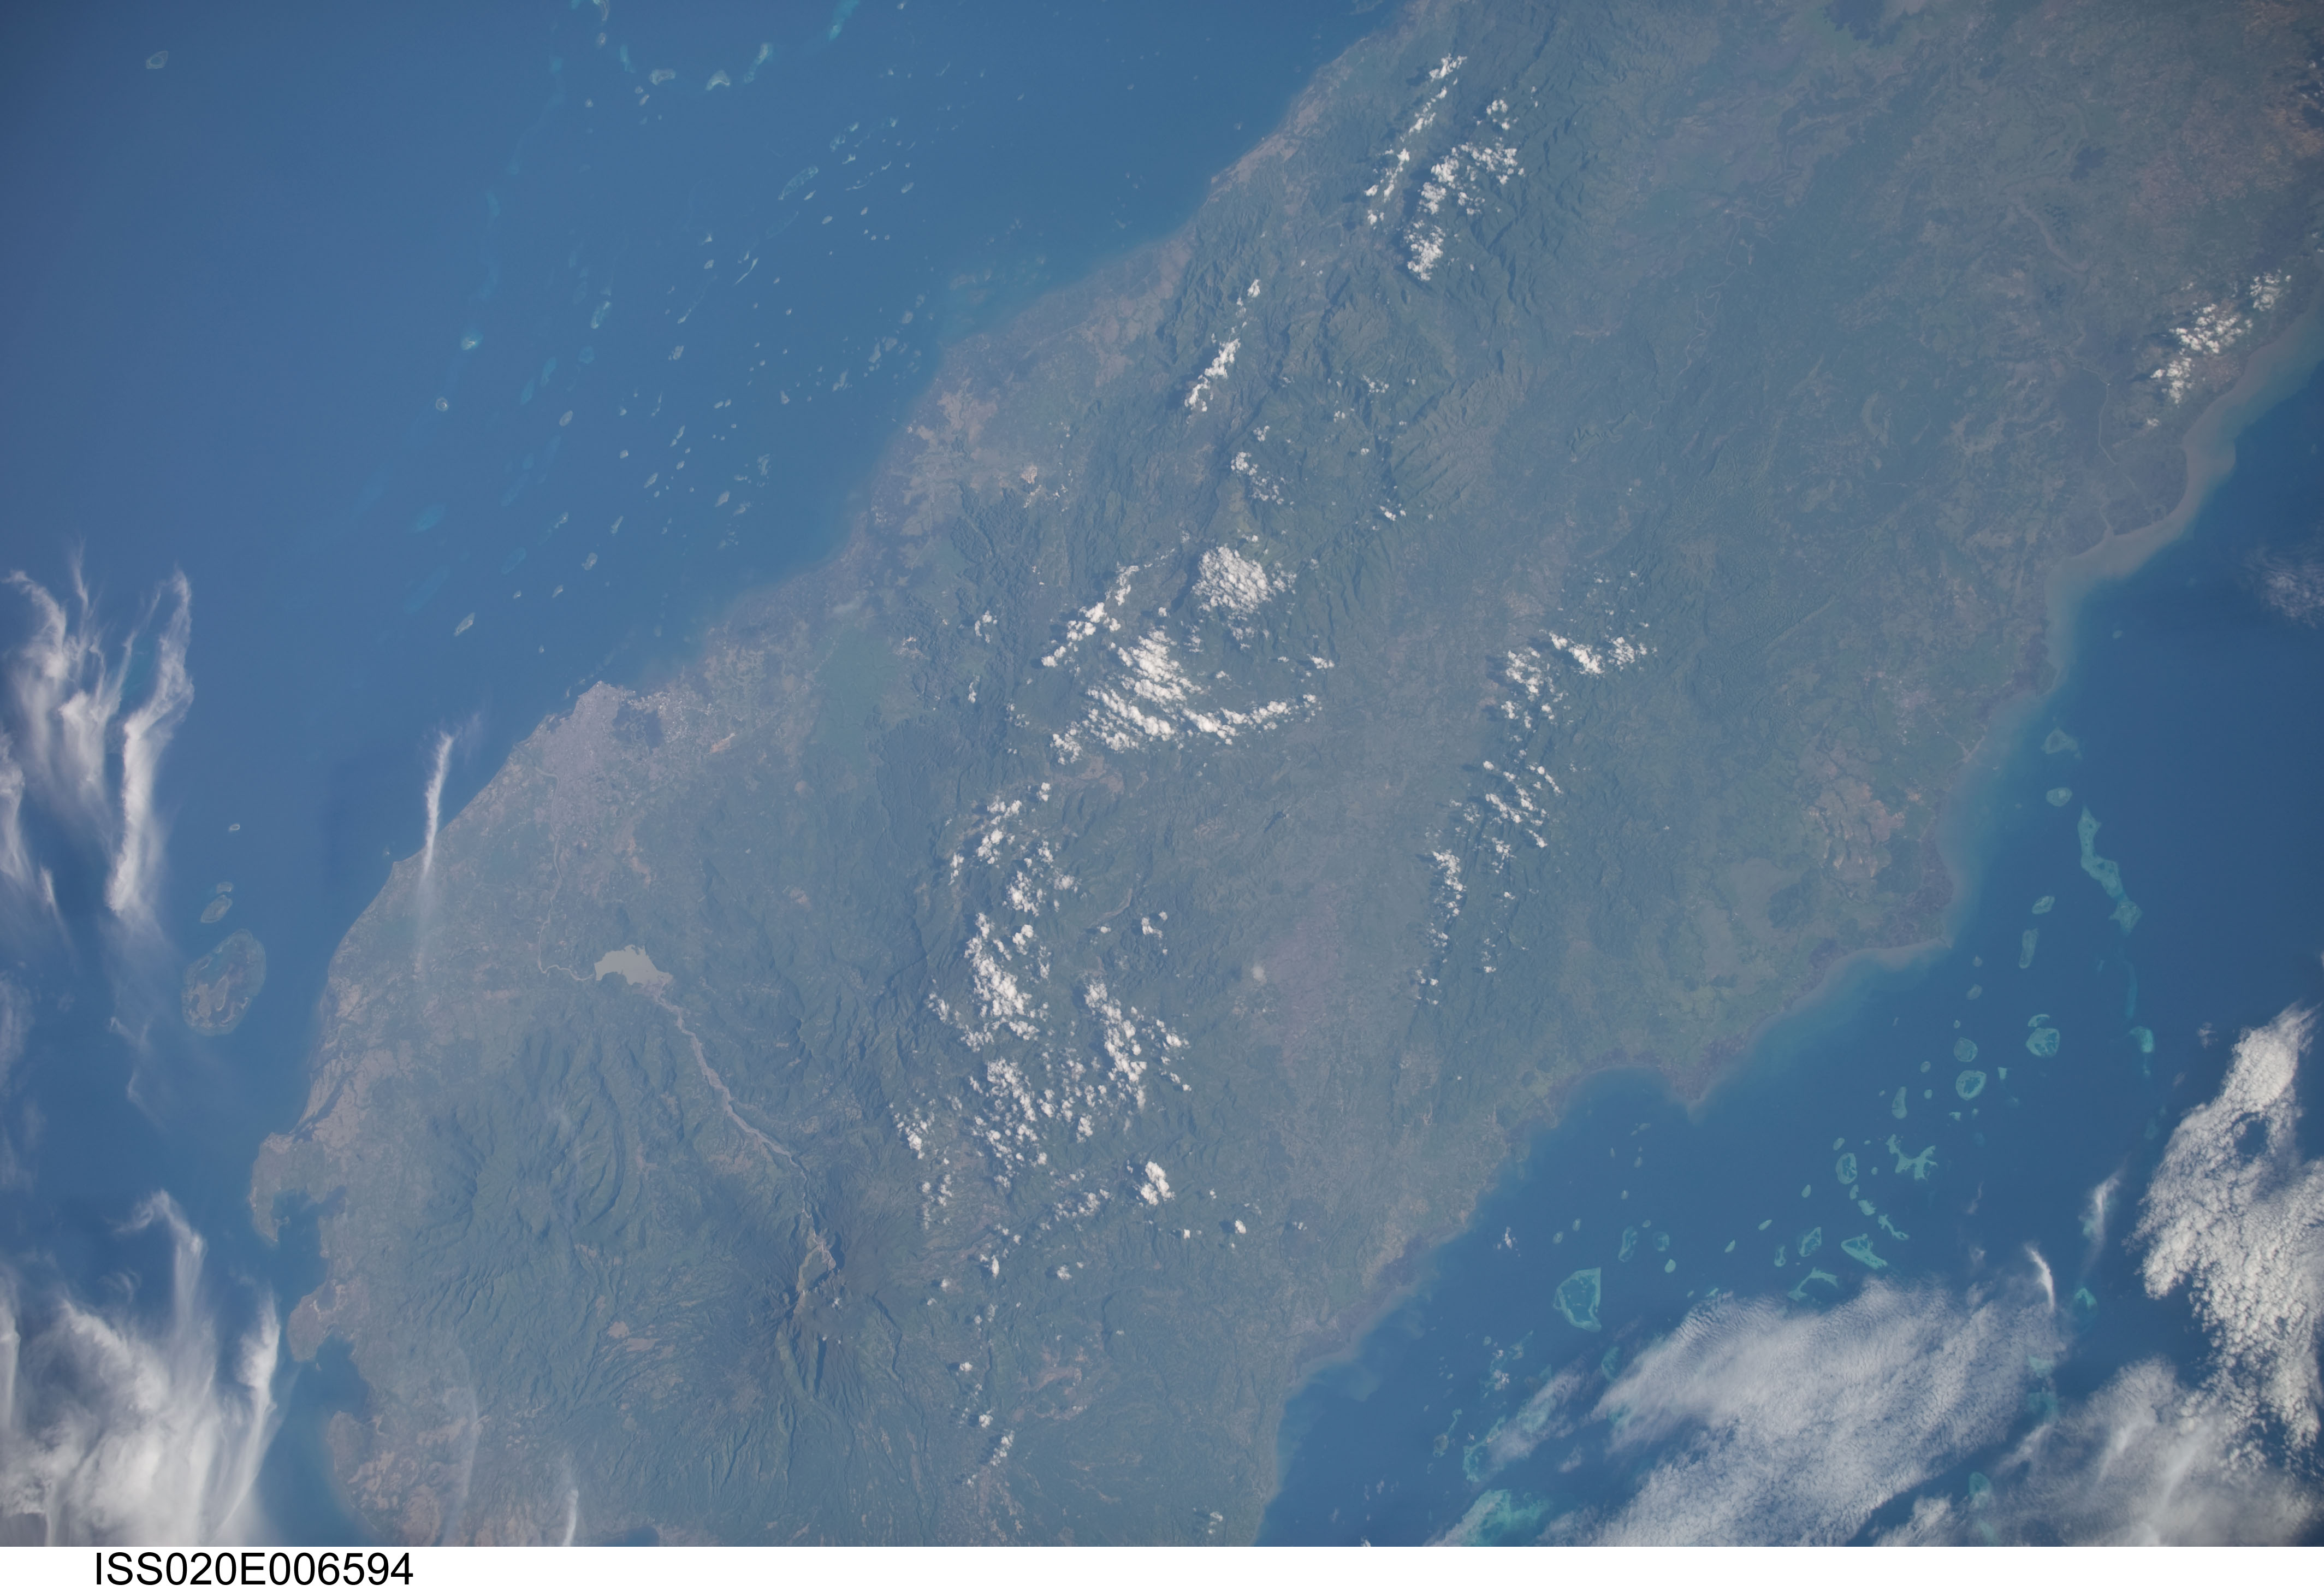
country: INDONESIA-C
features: MAKASSAR, MT. BAWAKARAENG, COAST, REEFS
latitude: -4.9
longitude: 119.9
